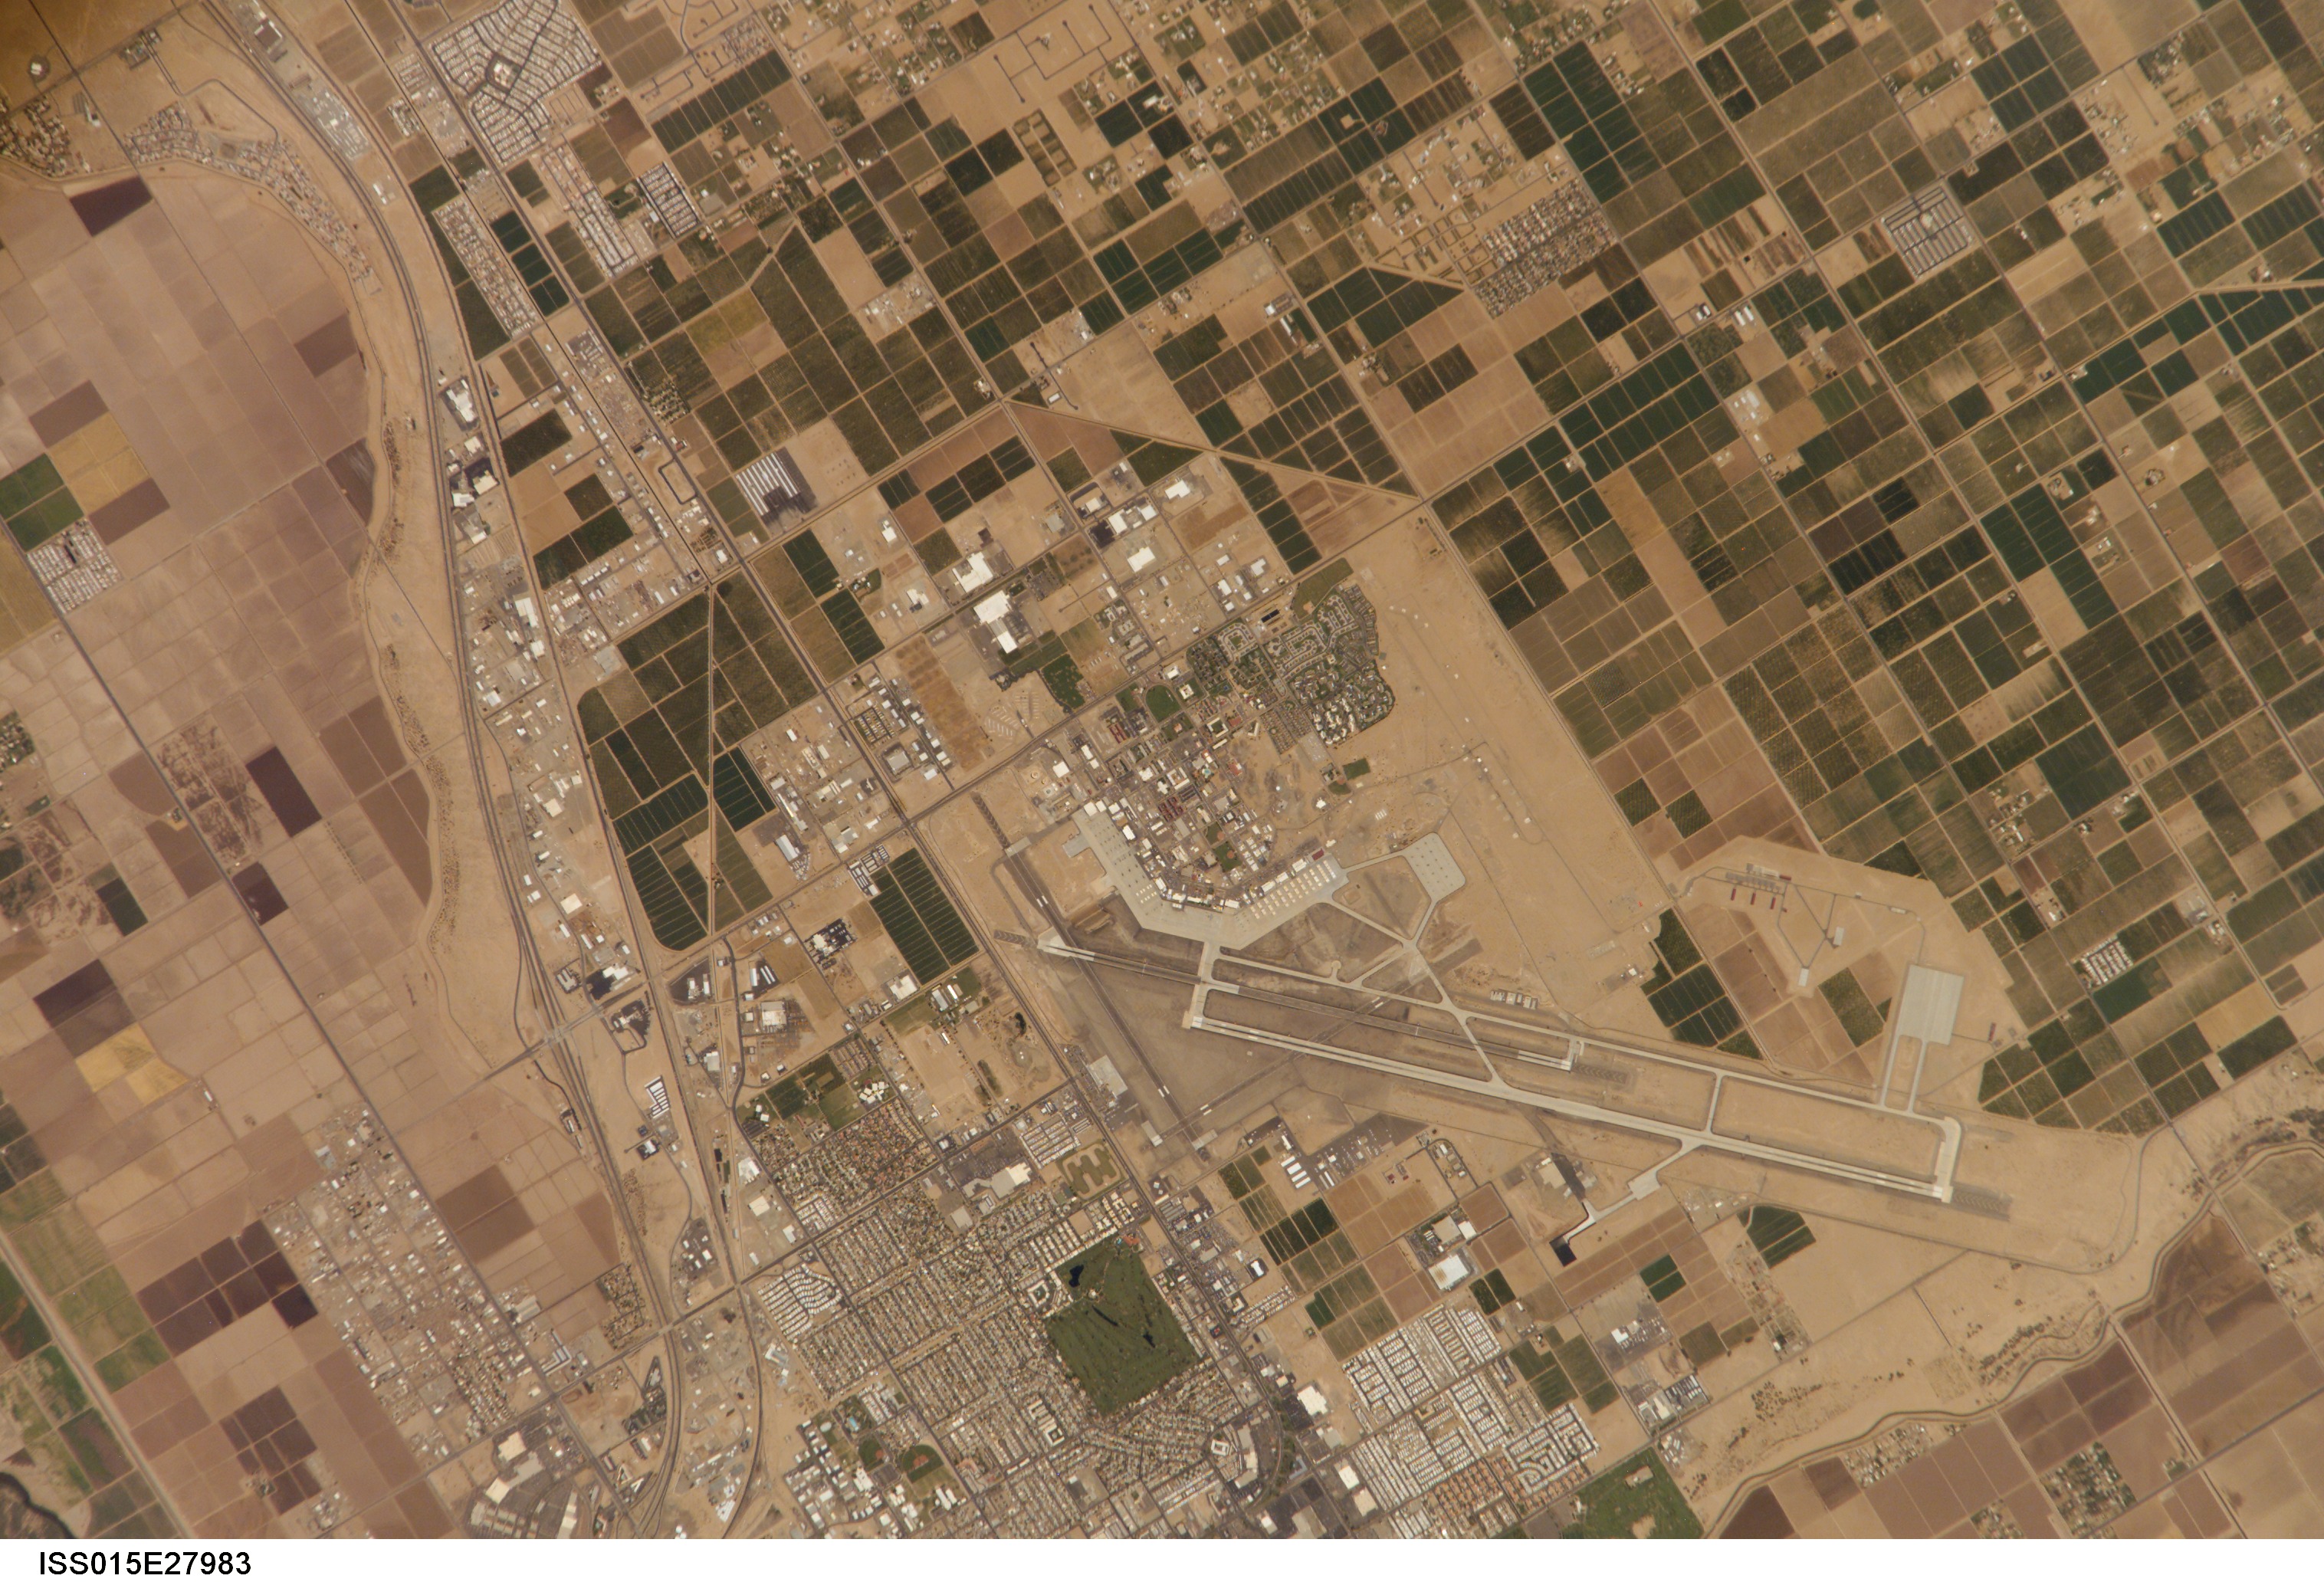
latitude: 32.7
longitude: -114.6
